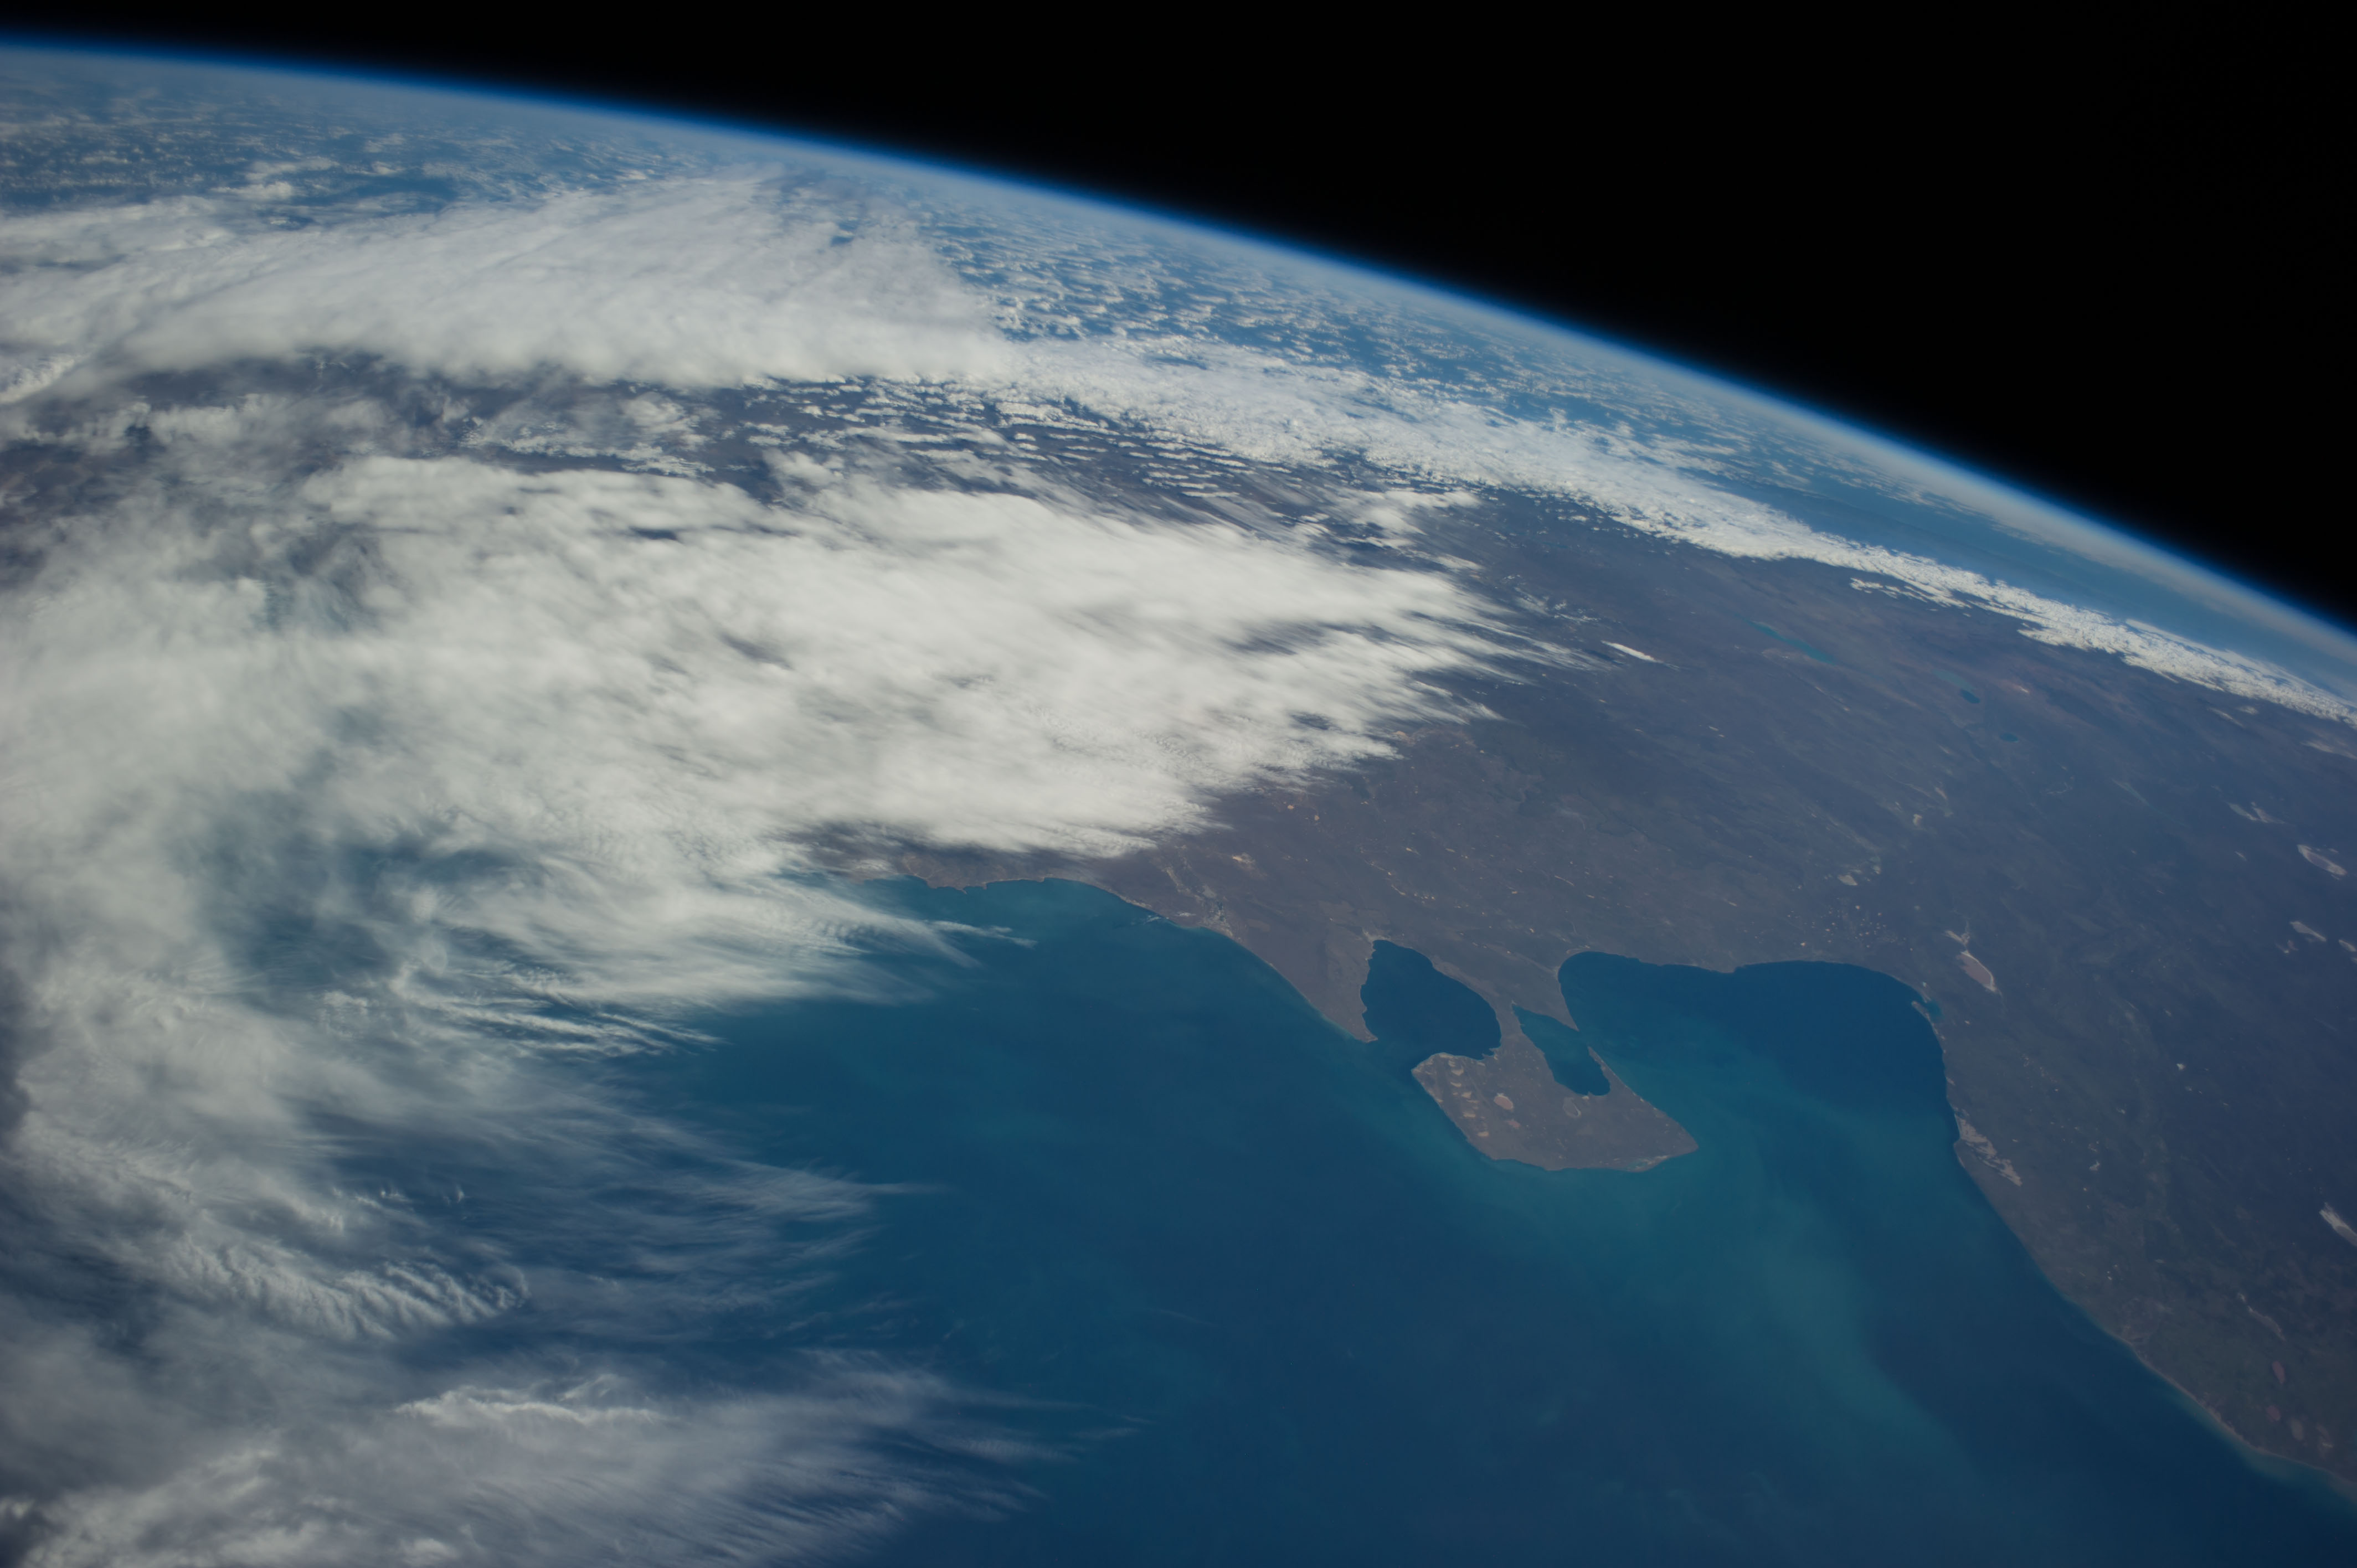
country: ARGENTINA
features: COAST, ATLANTIC OCEAN
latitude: -43.2
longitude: -65.4
